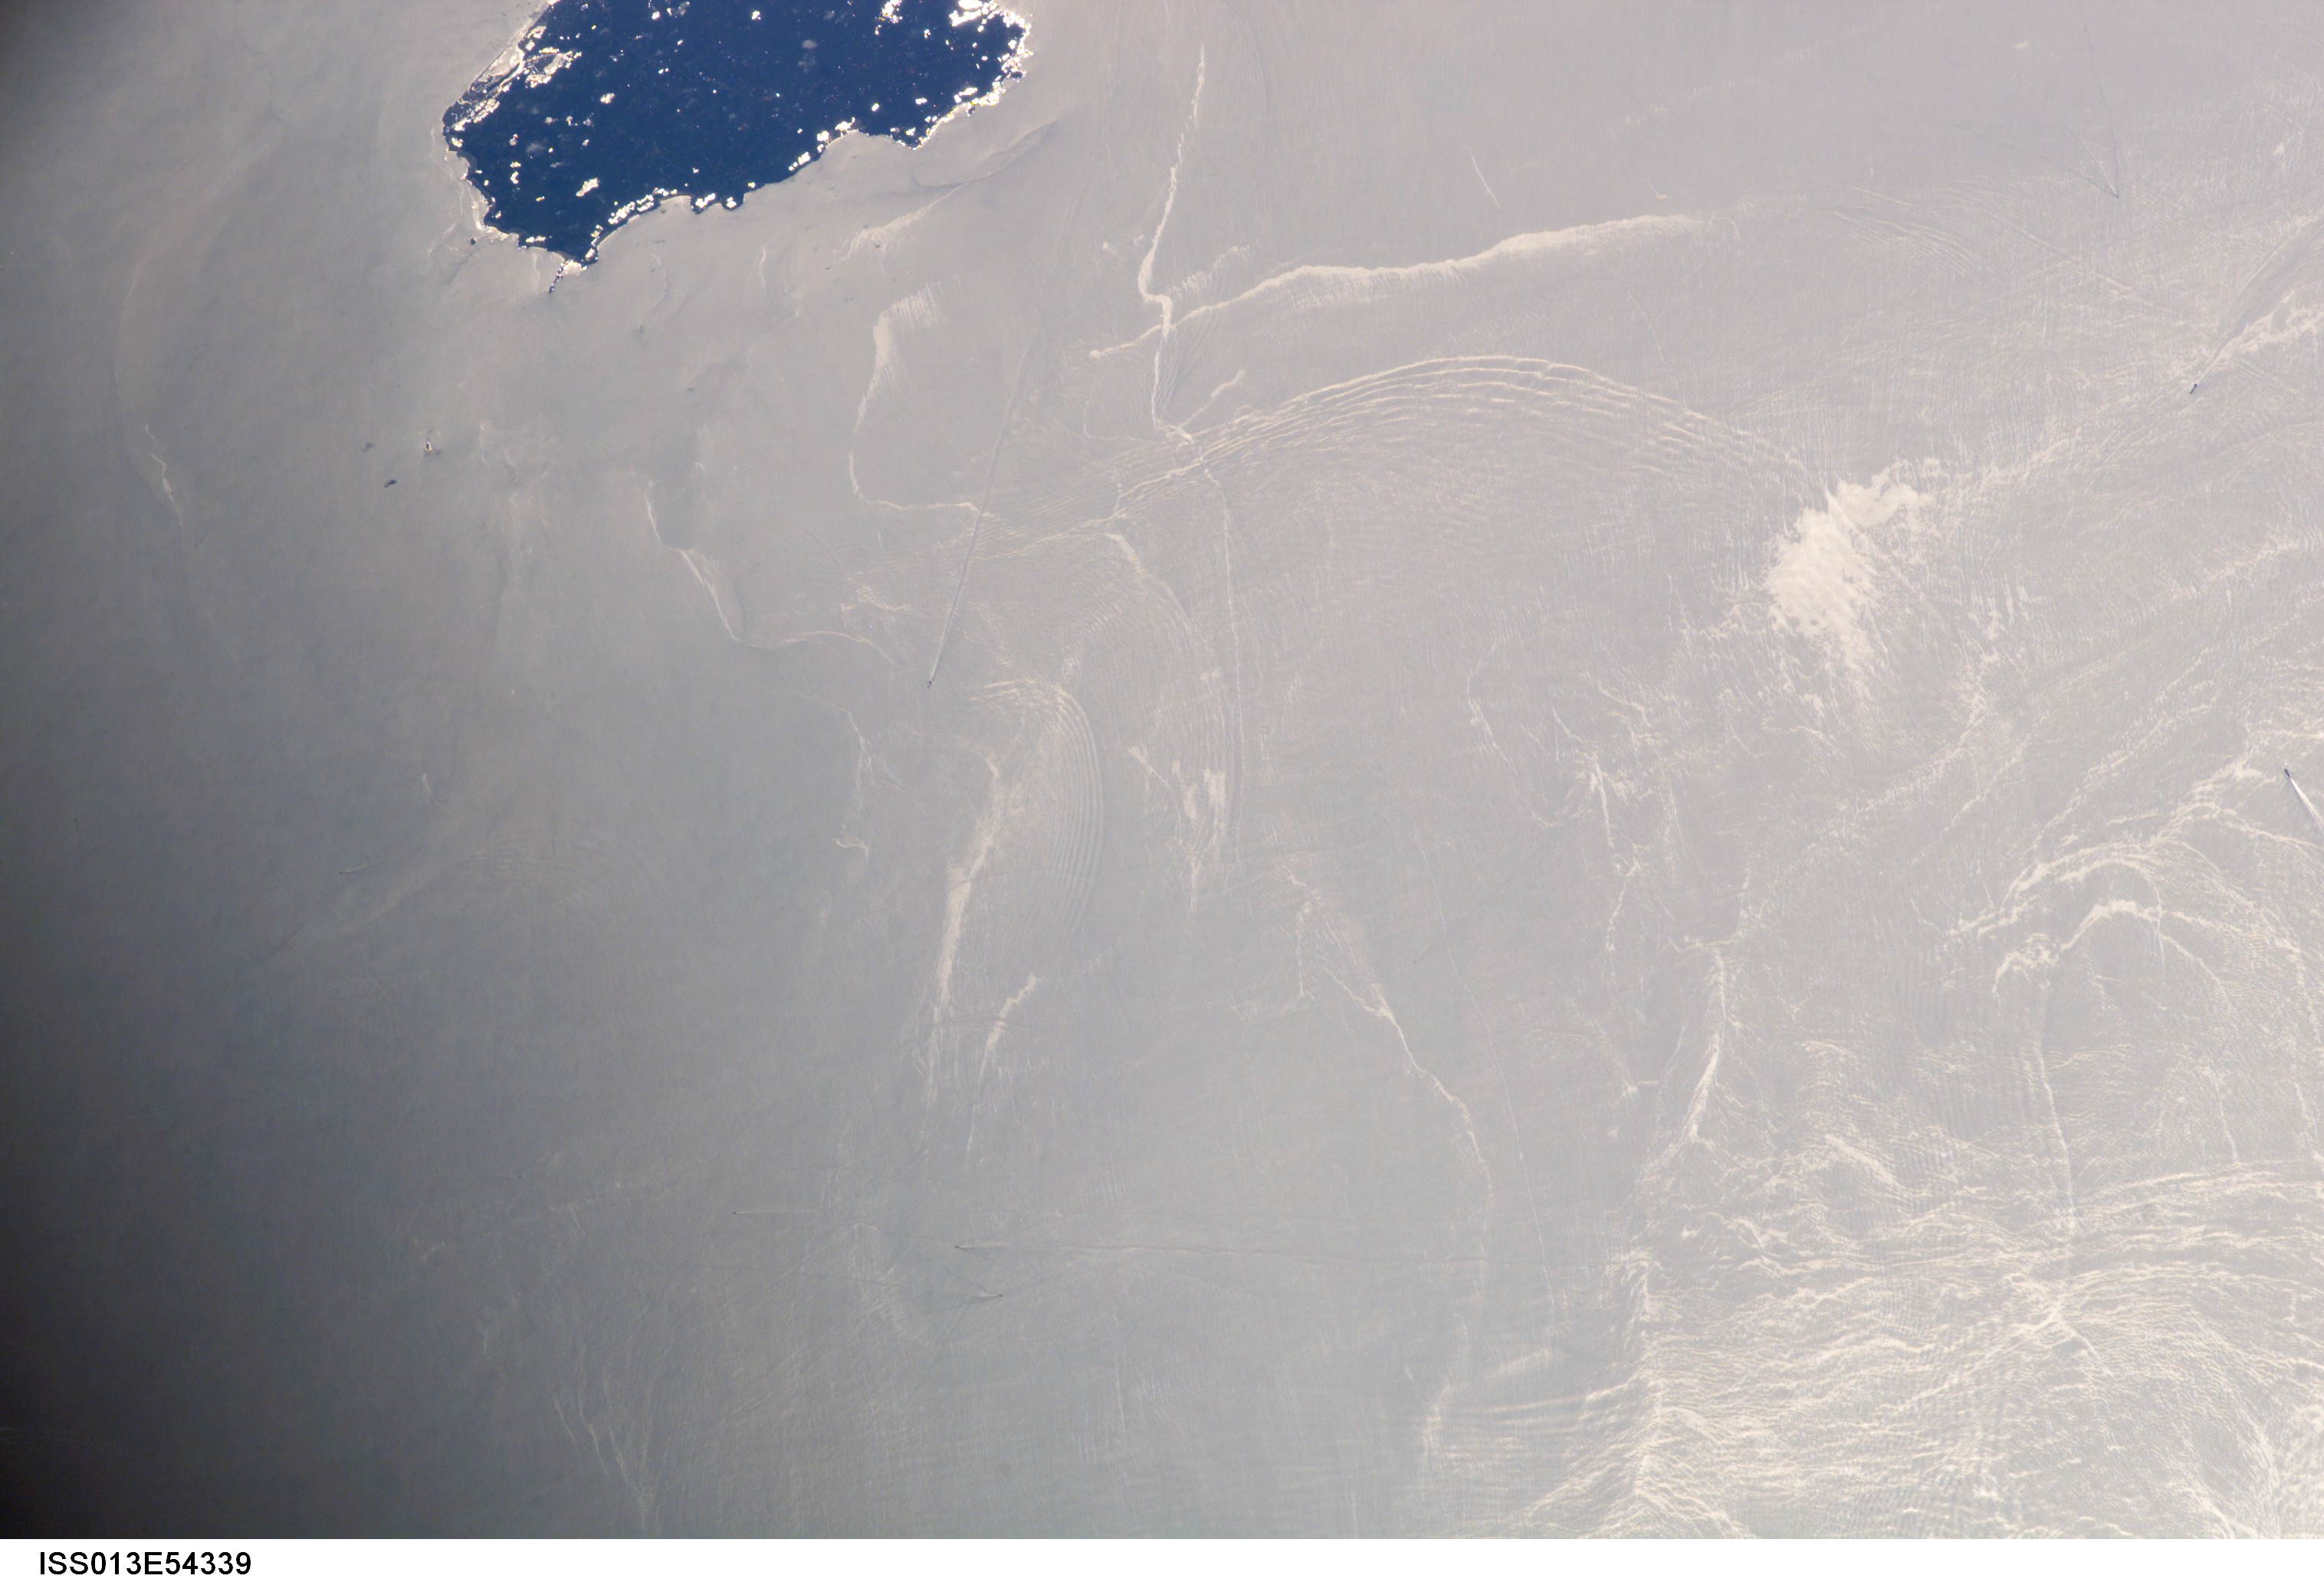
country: CHINA
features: SUNGLINT, NAOZHOU I., WAVES
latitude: 20.9
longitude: 110.7
